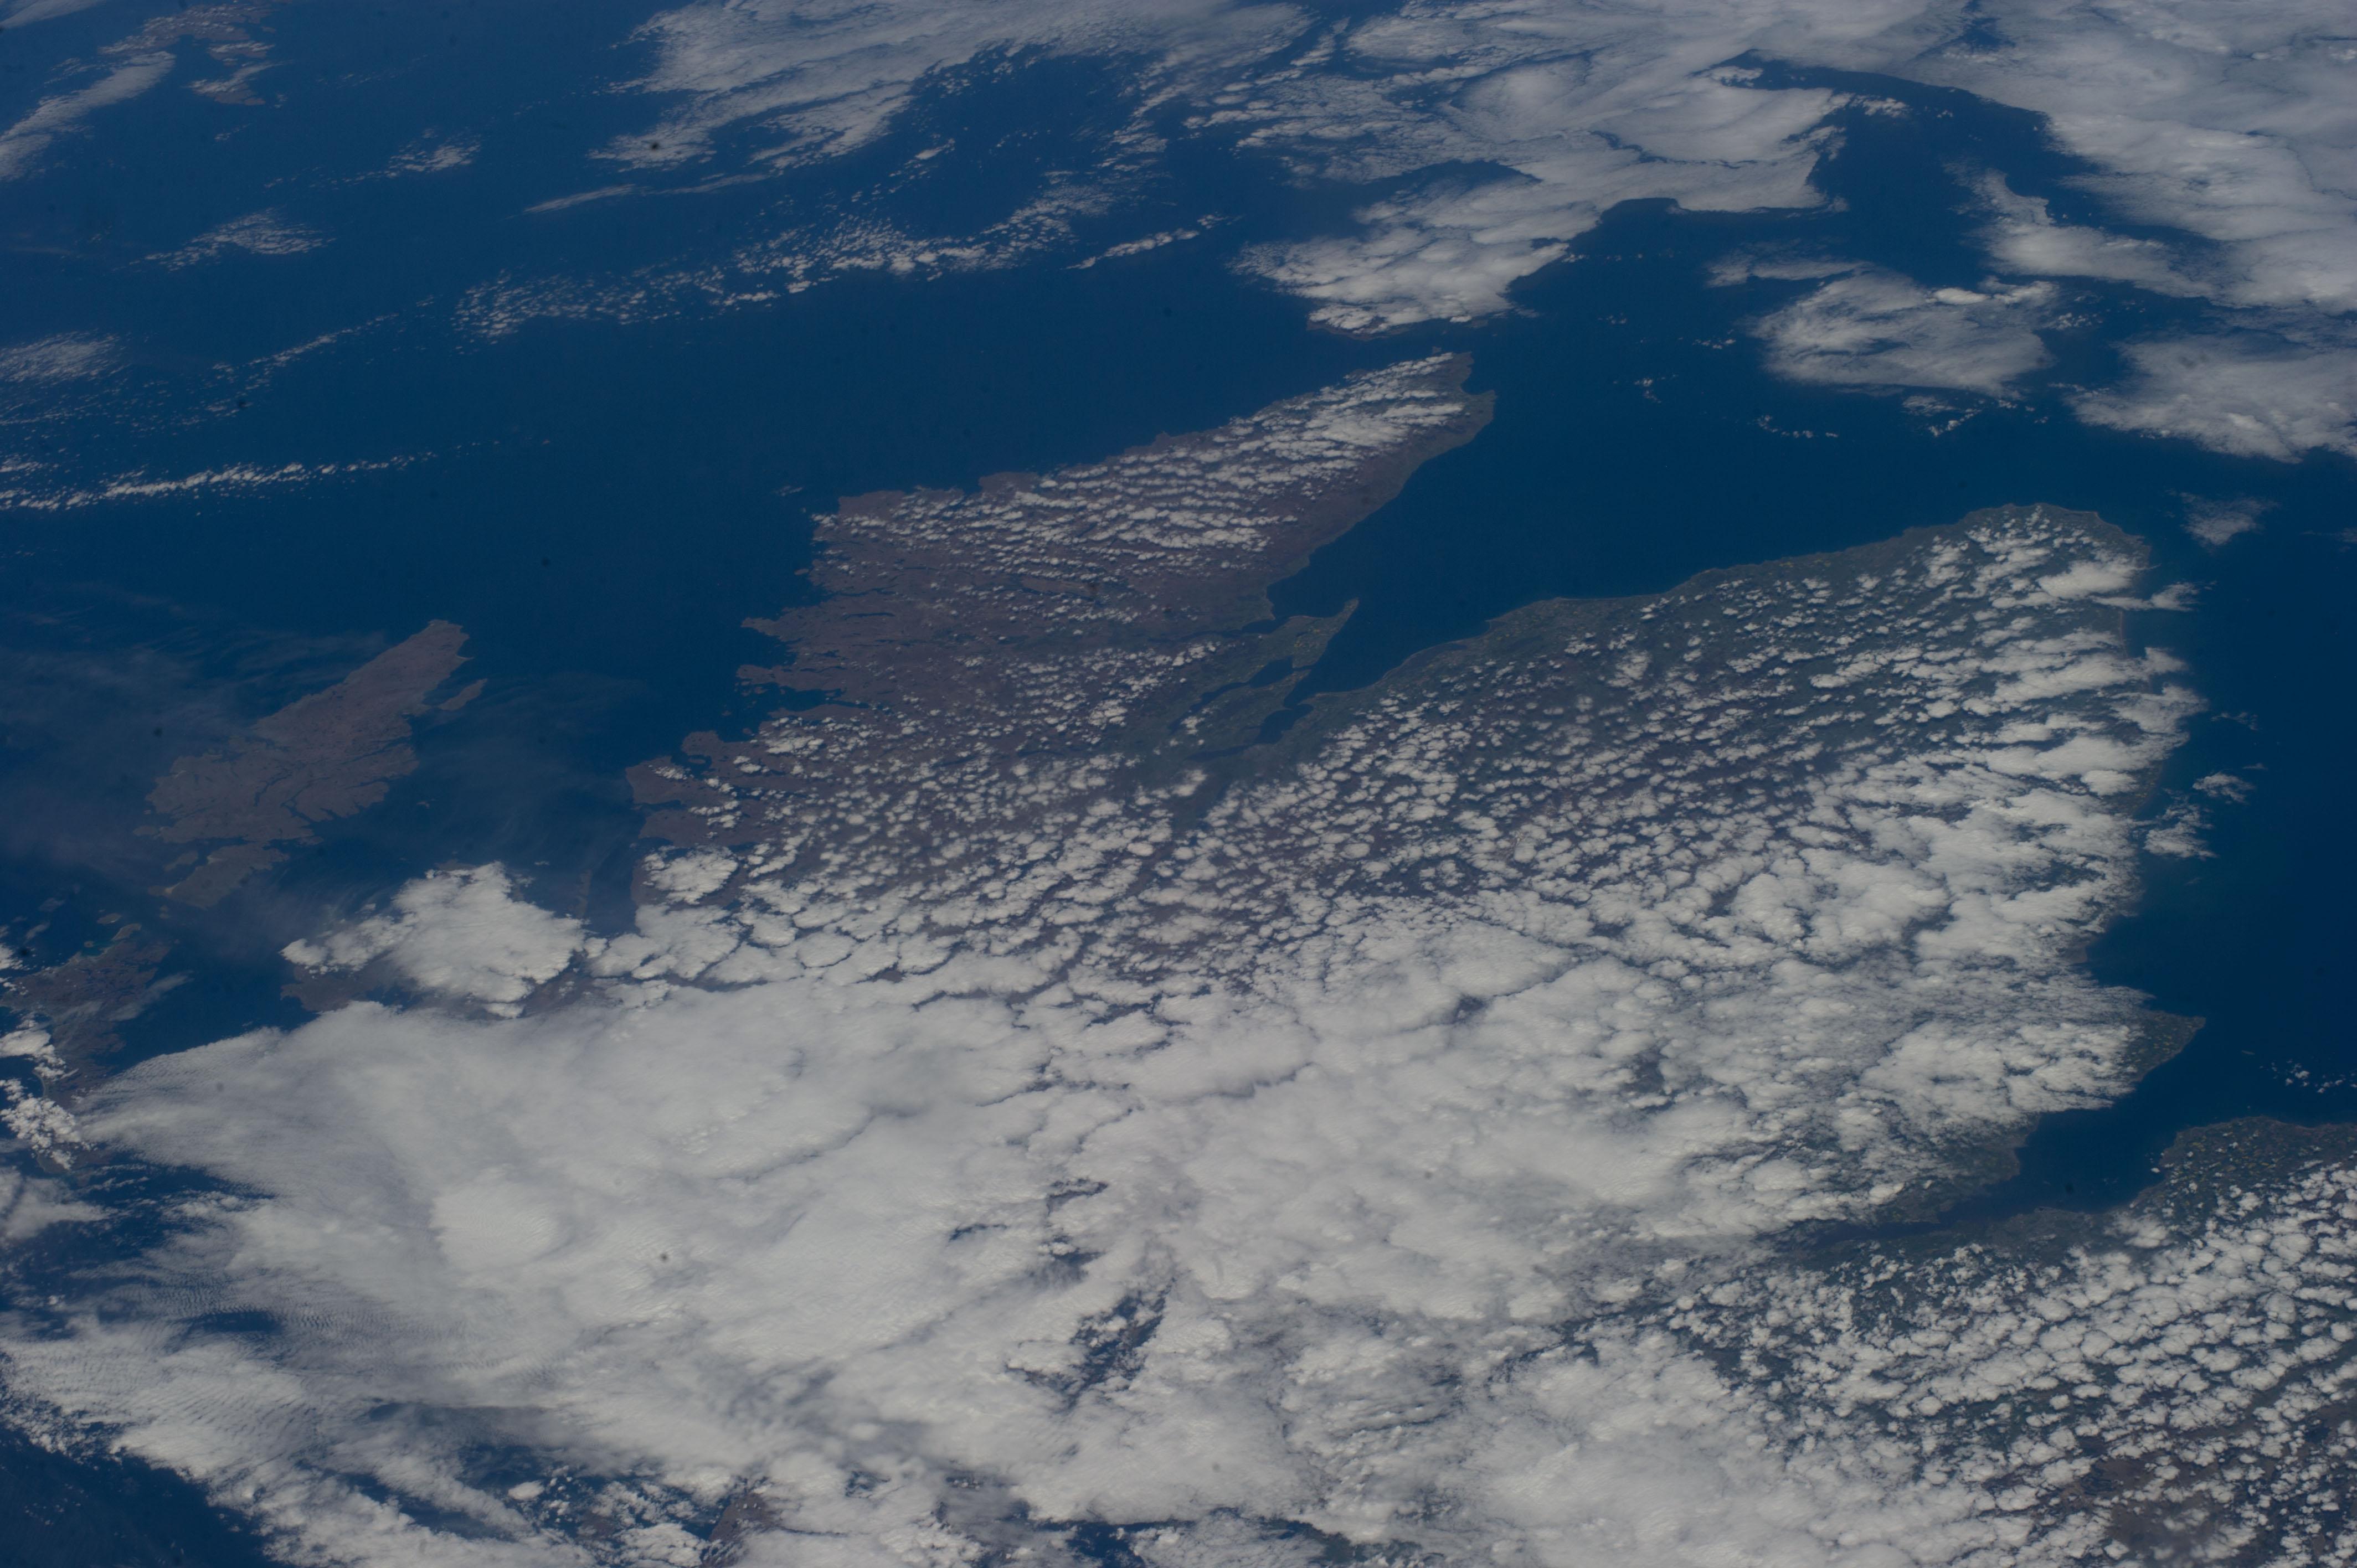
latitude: 57.5
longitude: -4.5
